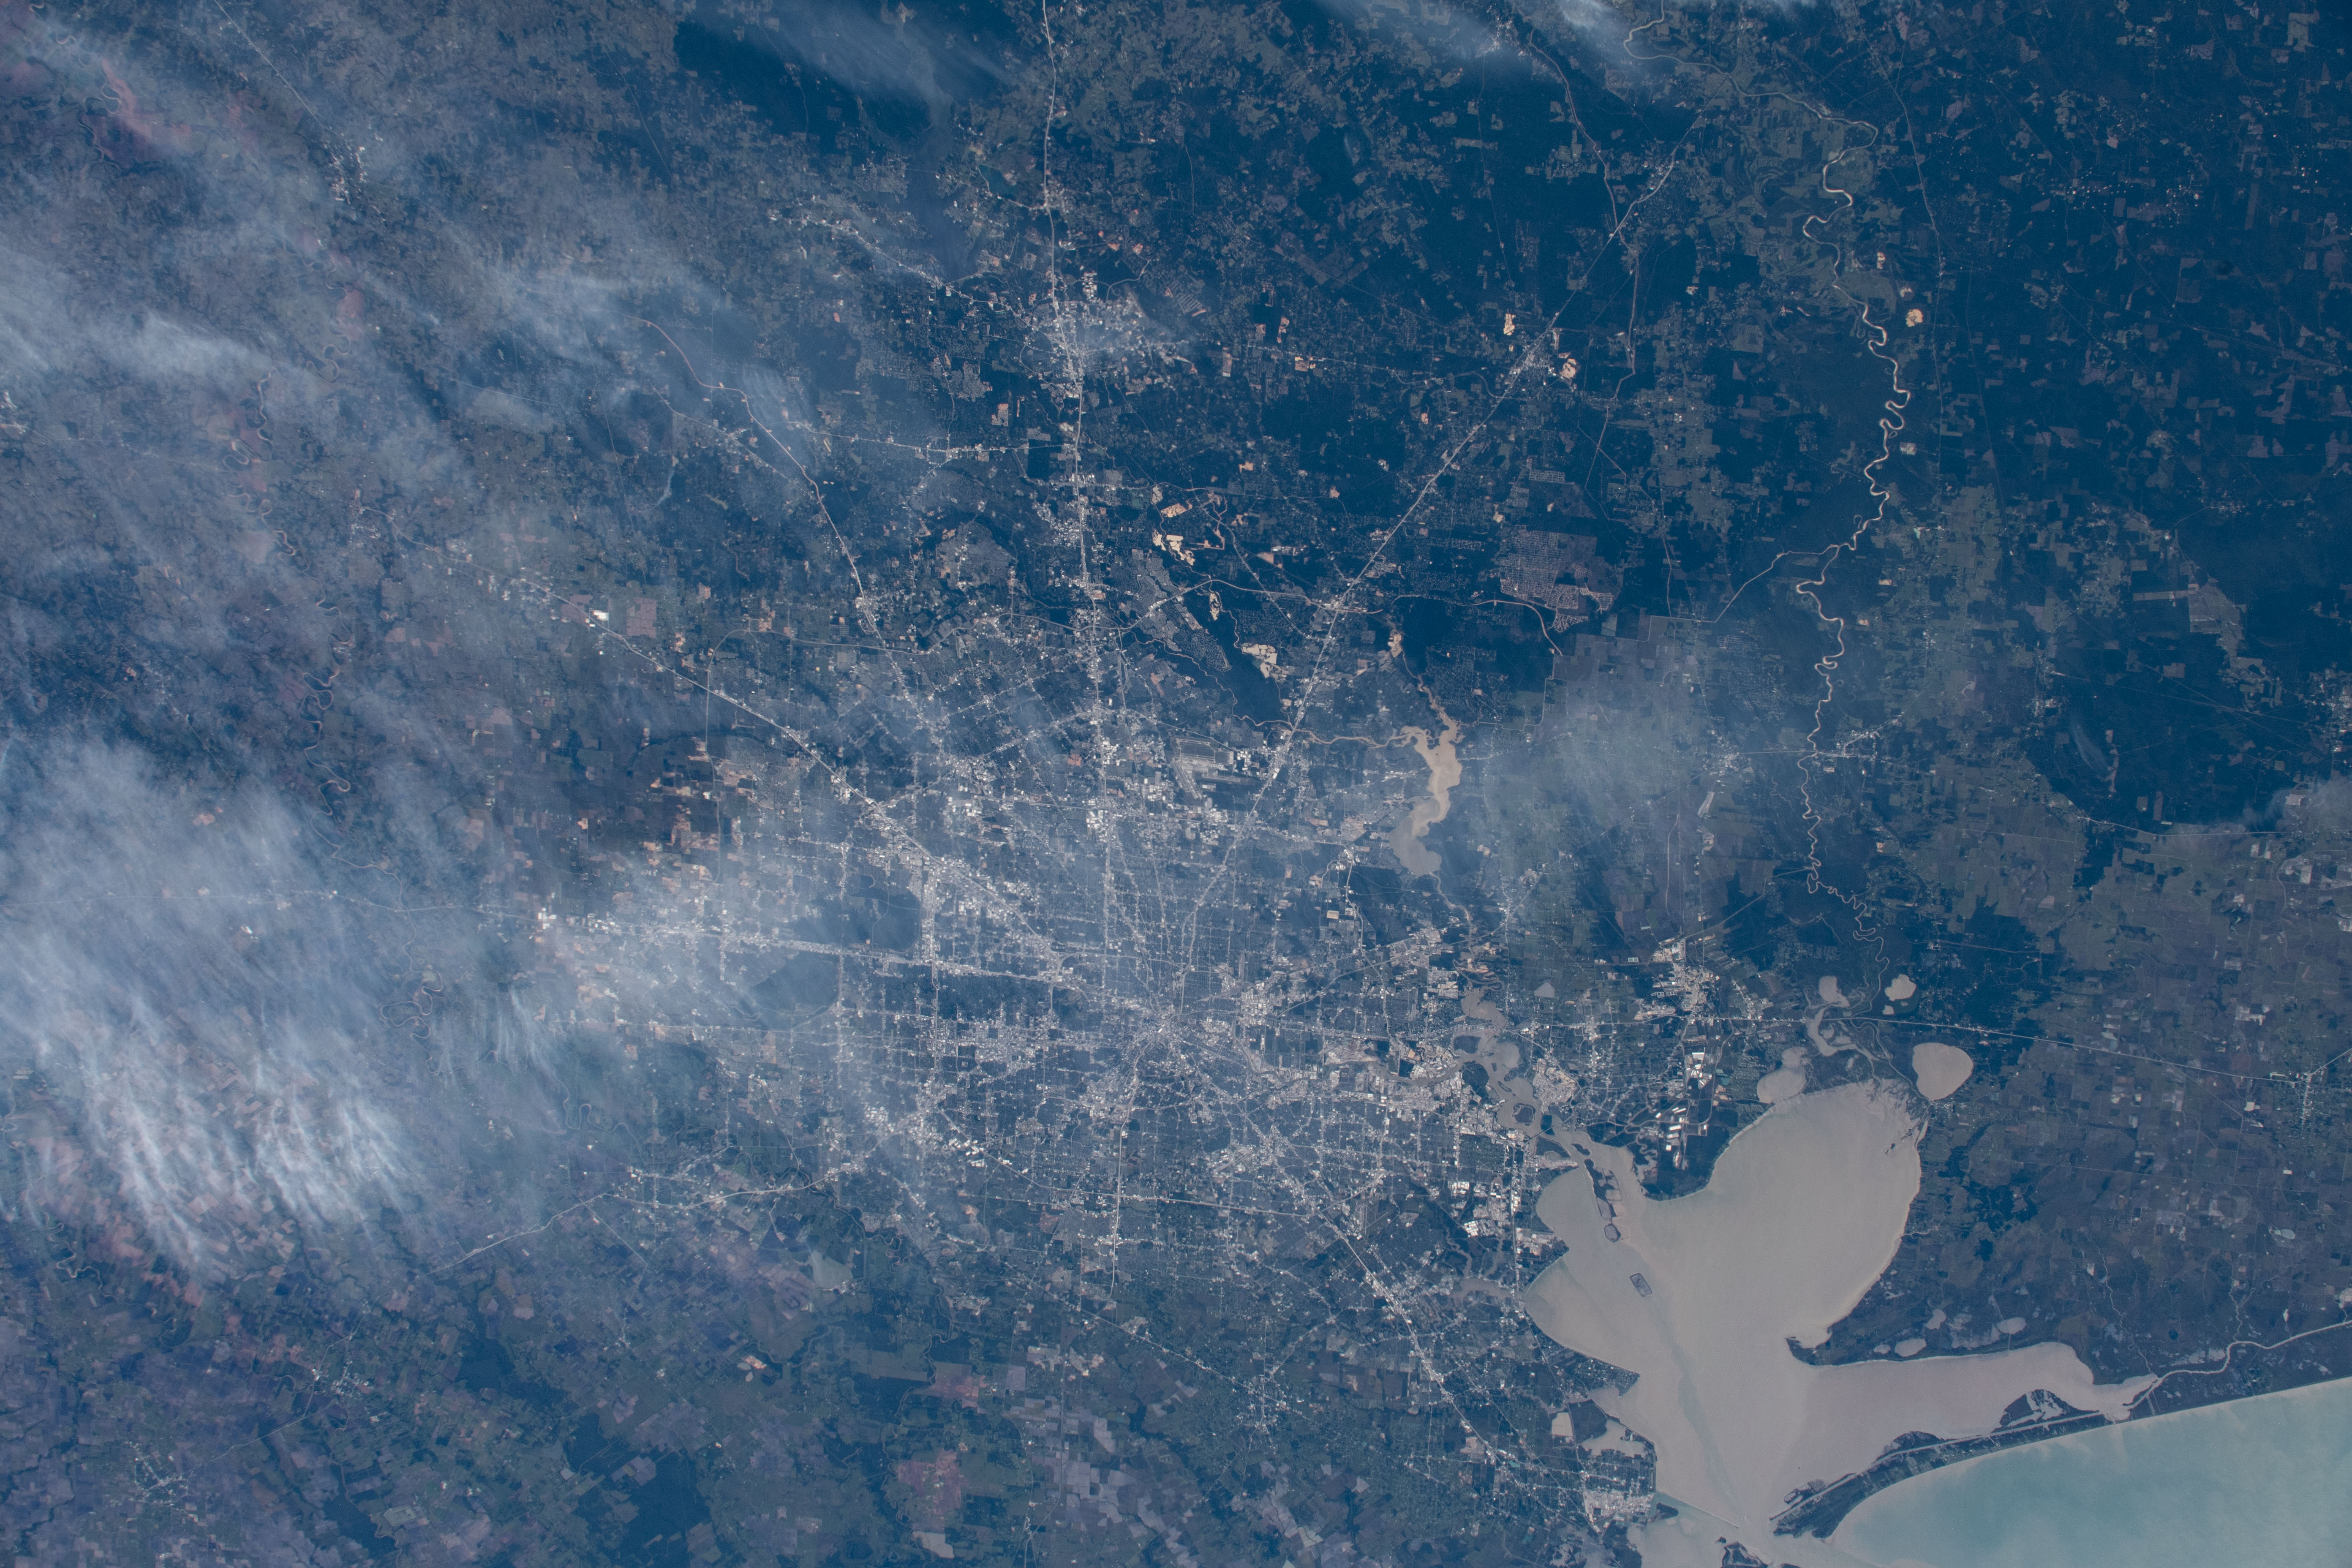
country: USA-TEXAS
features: HOUSTON, GALVESTON BAY, GALVESTON ISLAND
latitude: 30.0
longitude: -95.3
